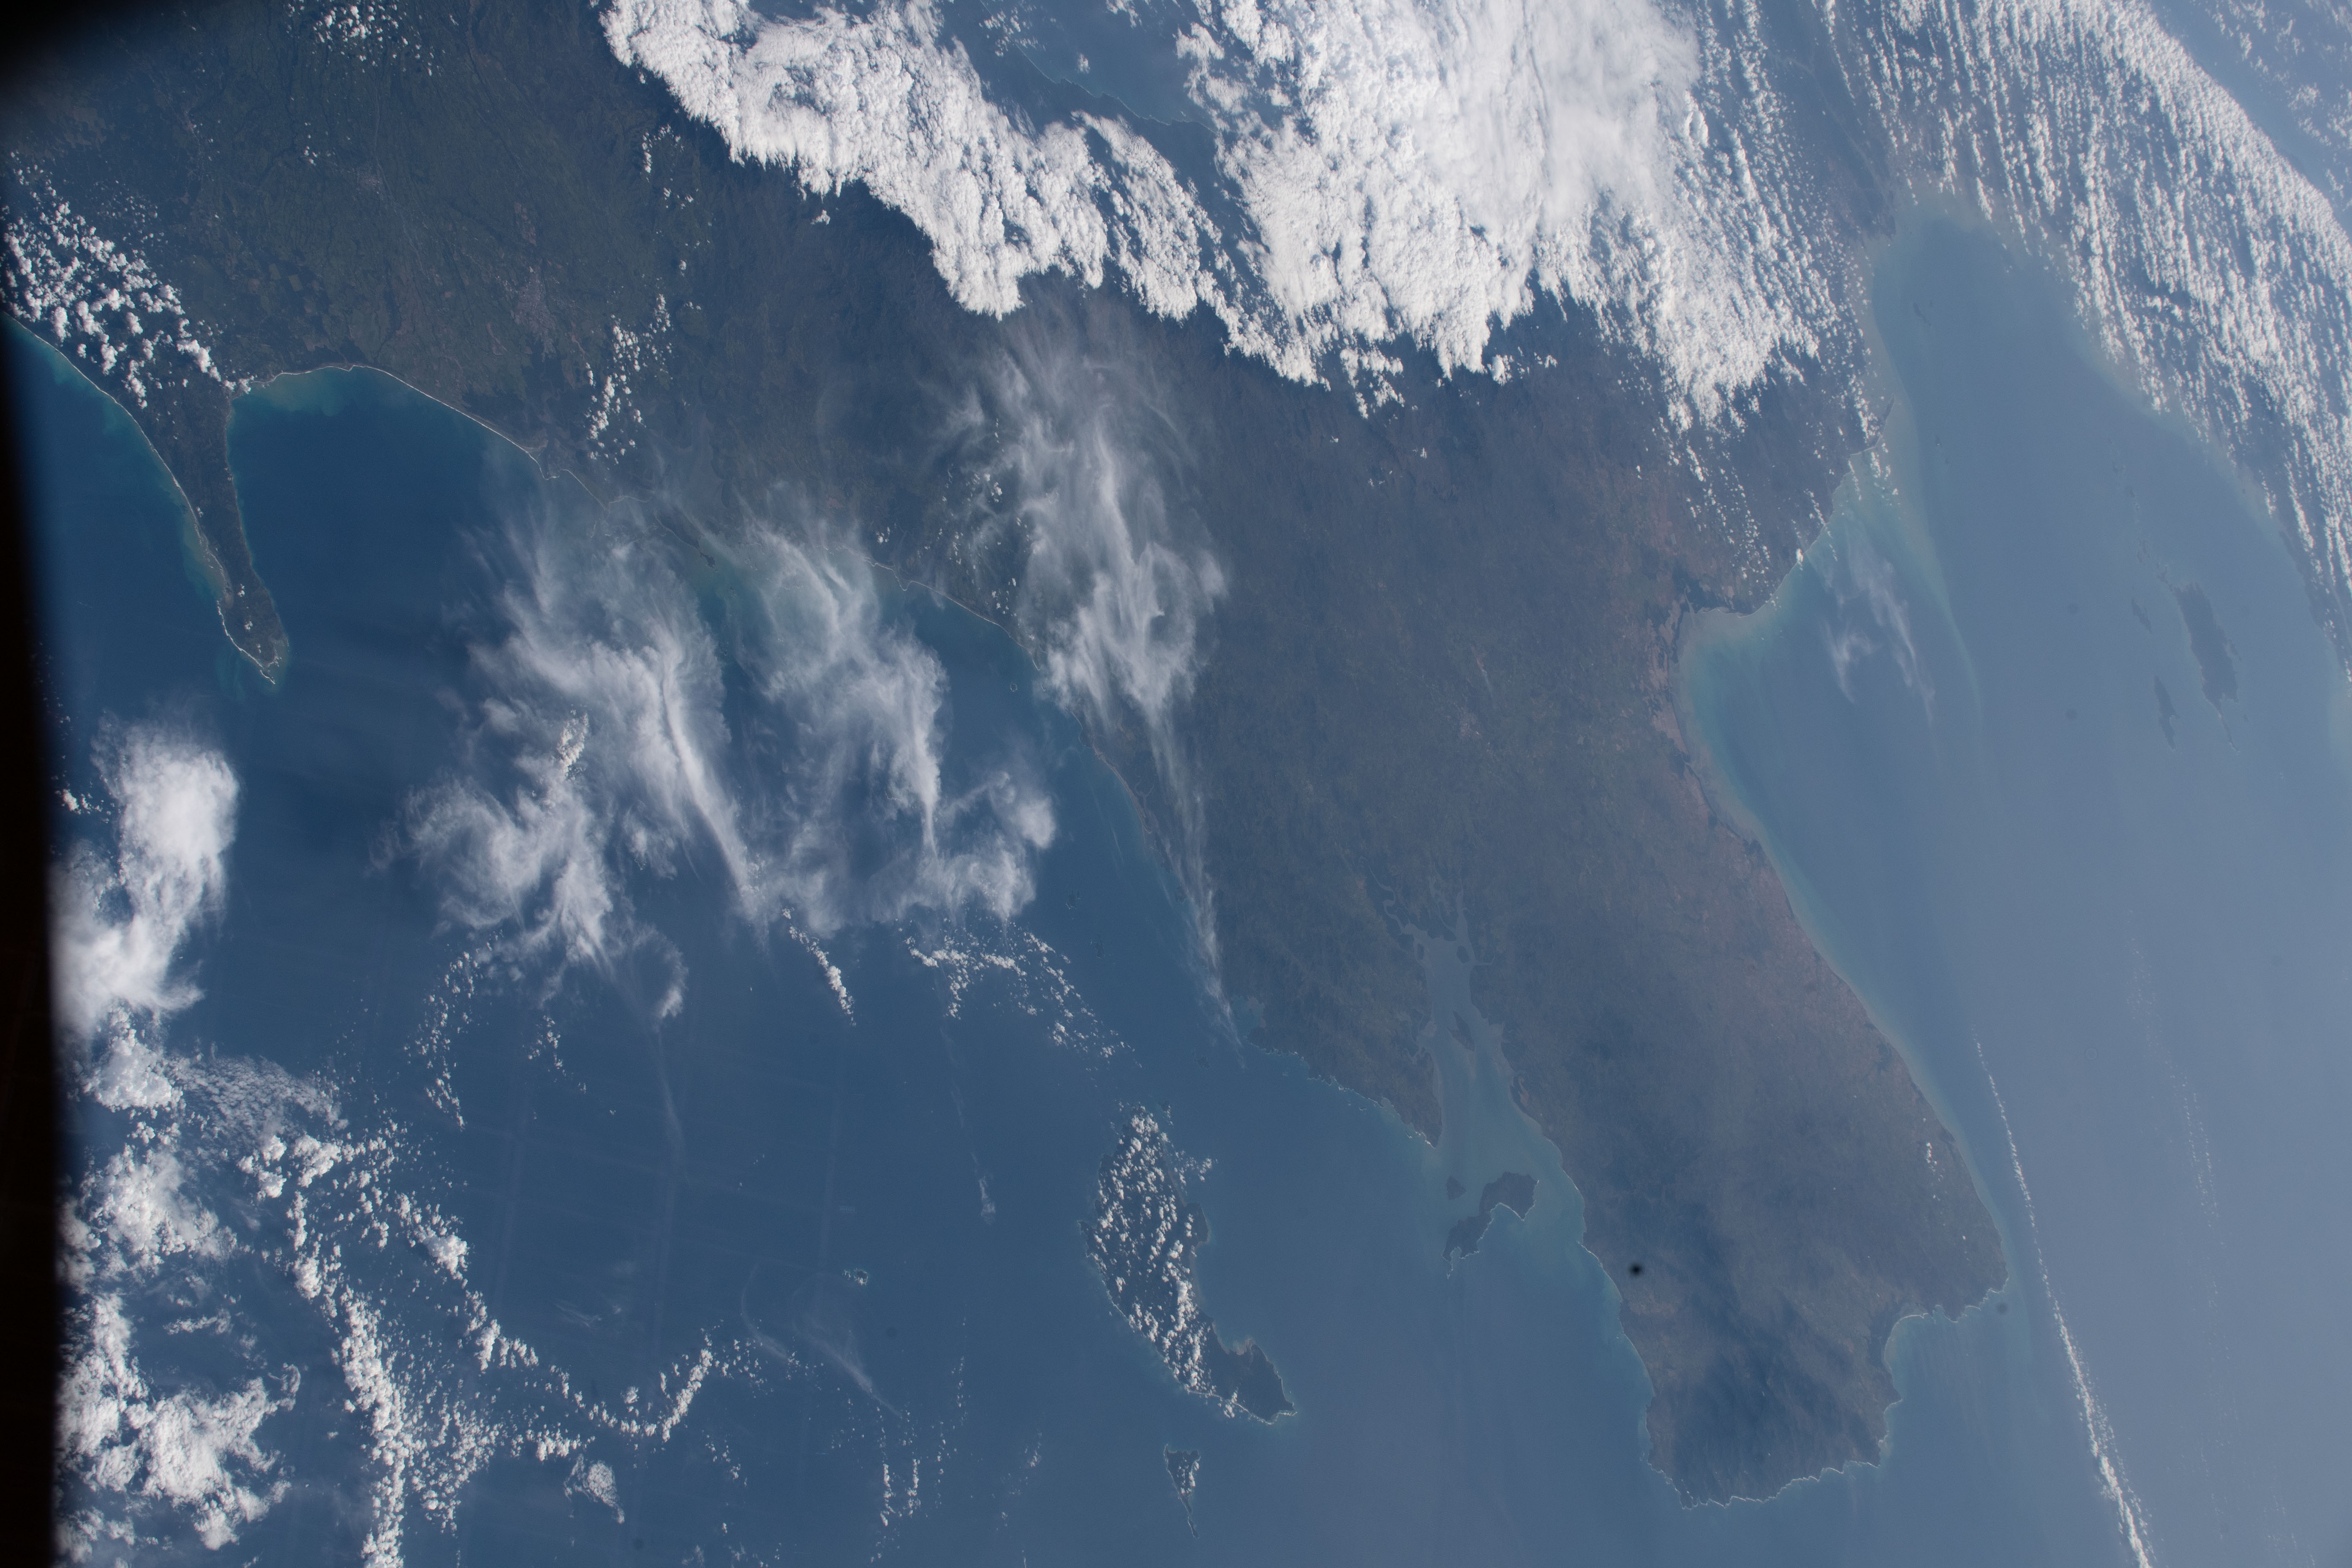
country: PANAMA
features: HUMEDALES DEL GOFO DE MONTIJO, COIBA ISLAND, GULF OF PARITA, GULF OF PANAMA, ISLA DEL REY
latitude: 8.0
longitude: -81.6
